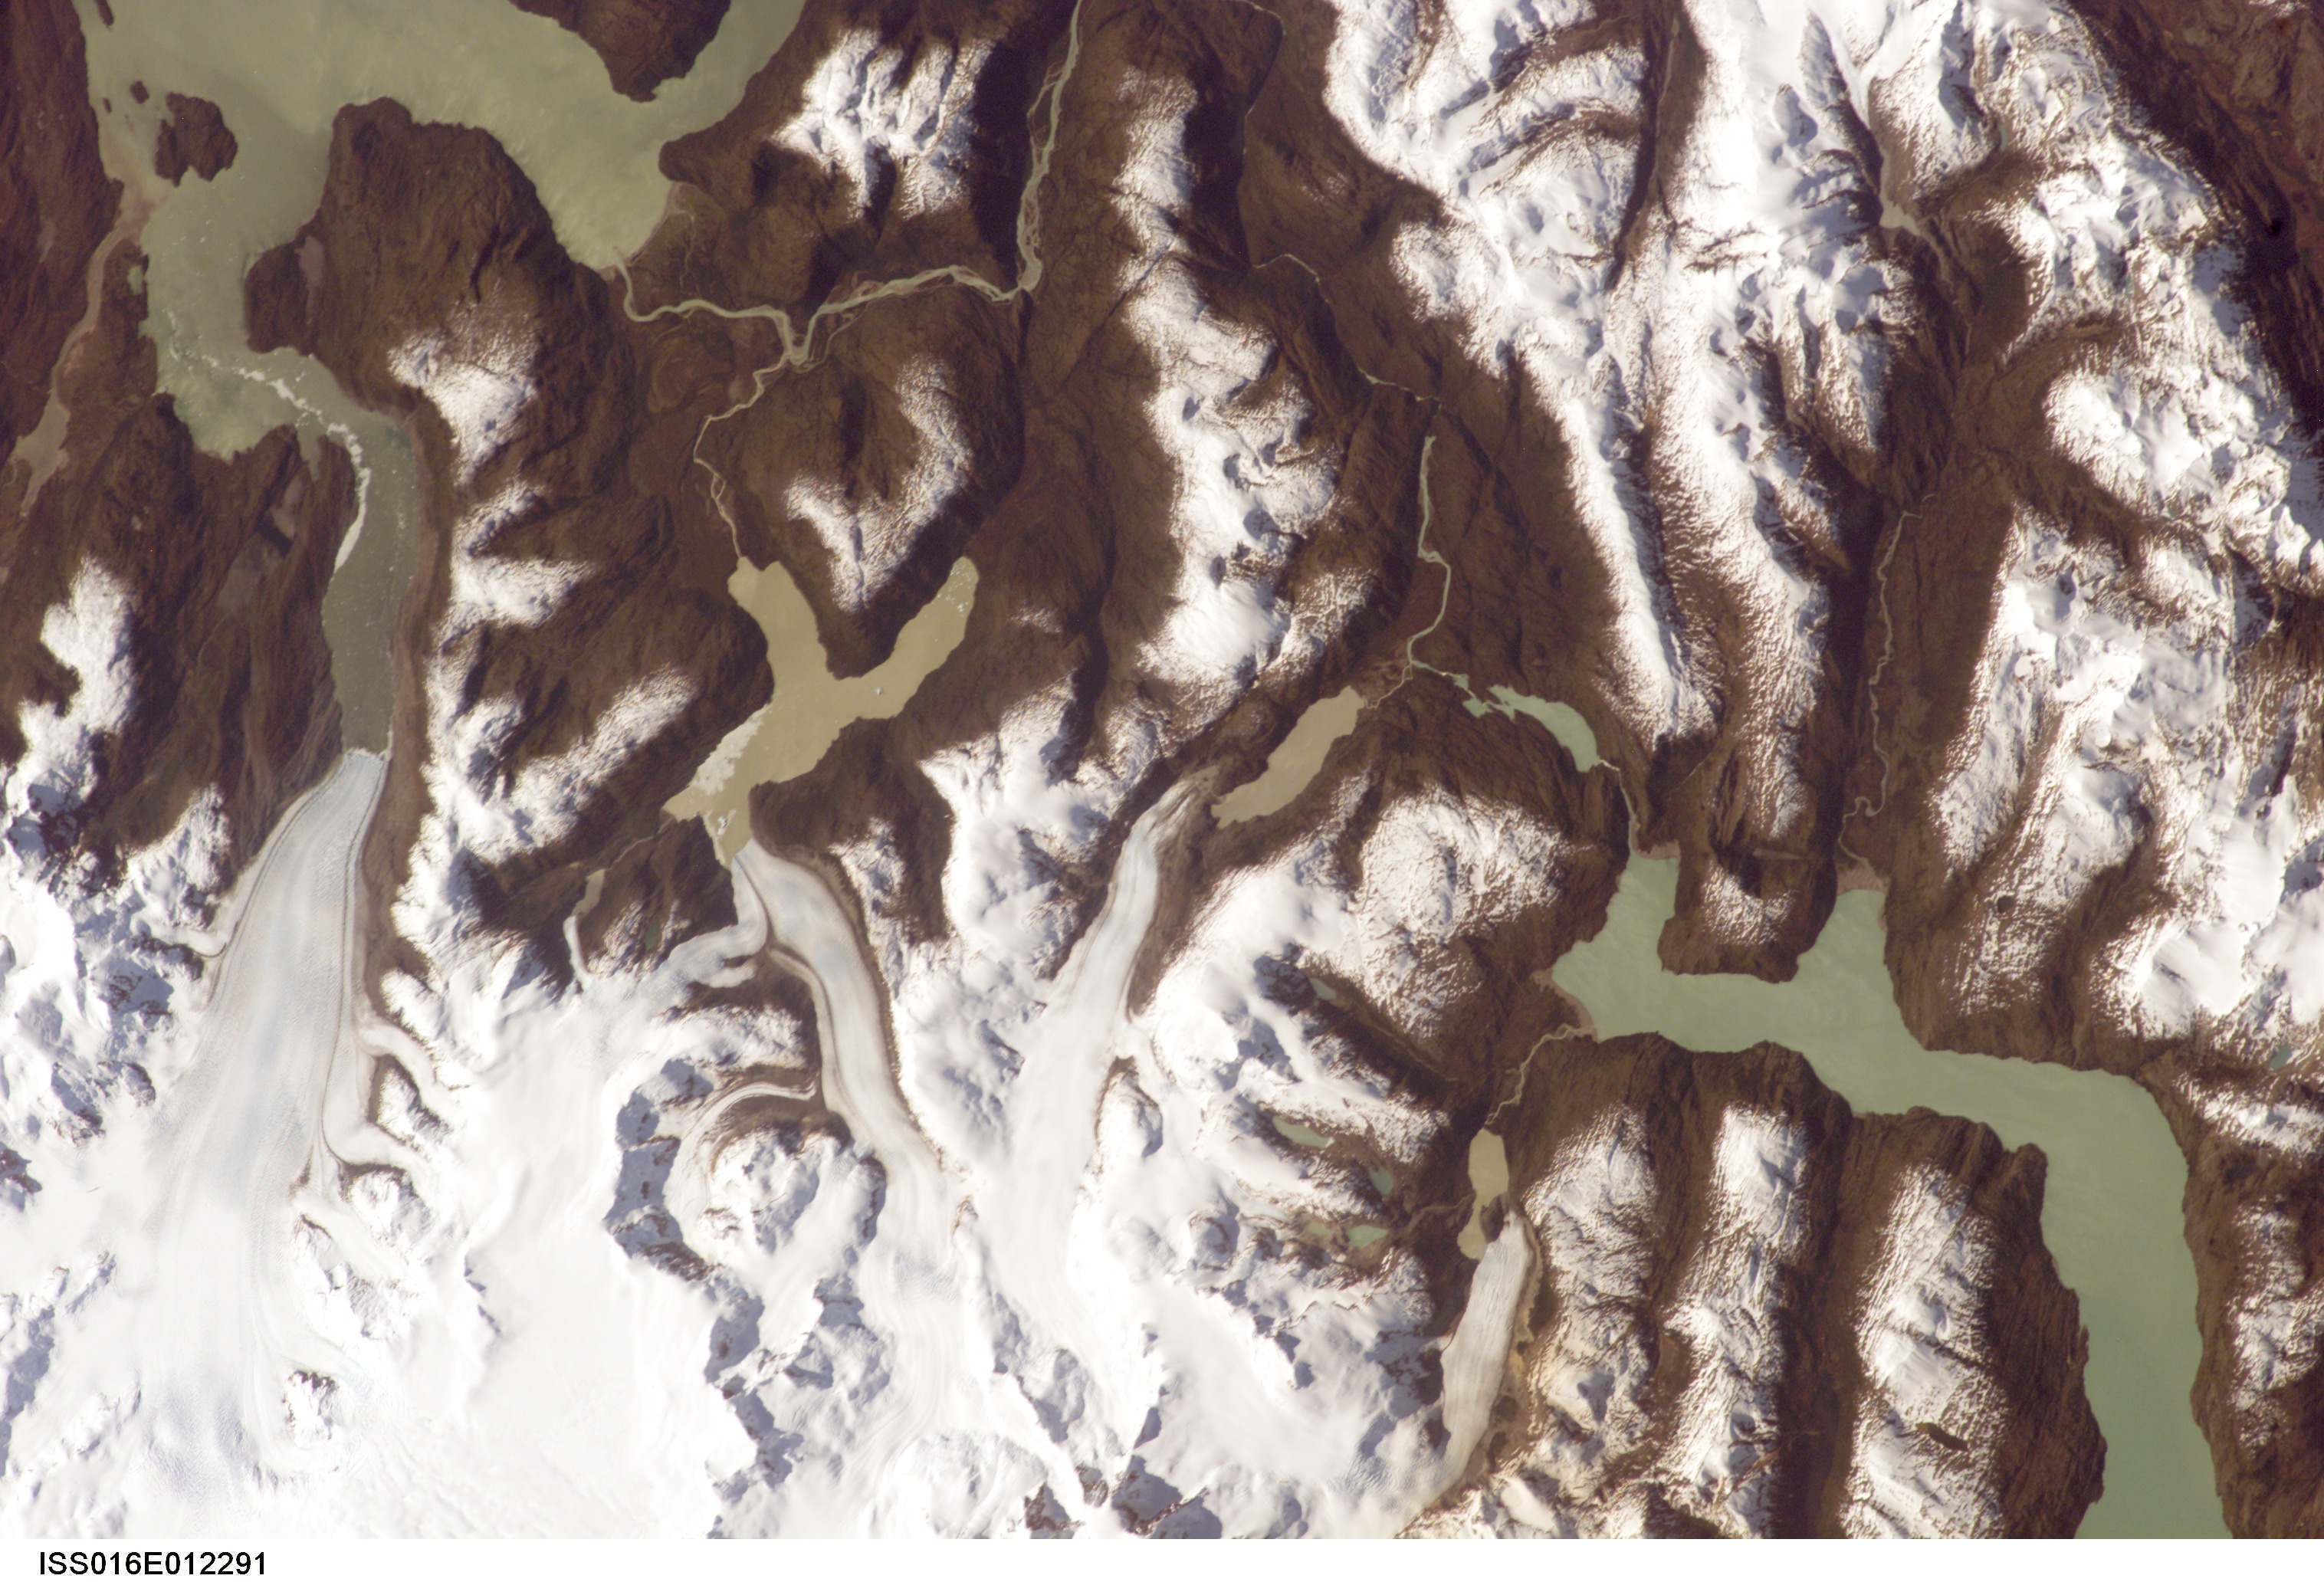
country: CHILE
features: JORGE MONTT GL., PASCUA RIVER
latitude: -48.5
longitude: -73.0
